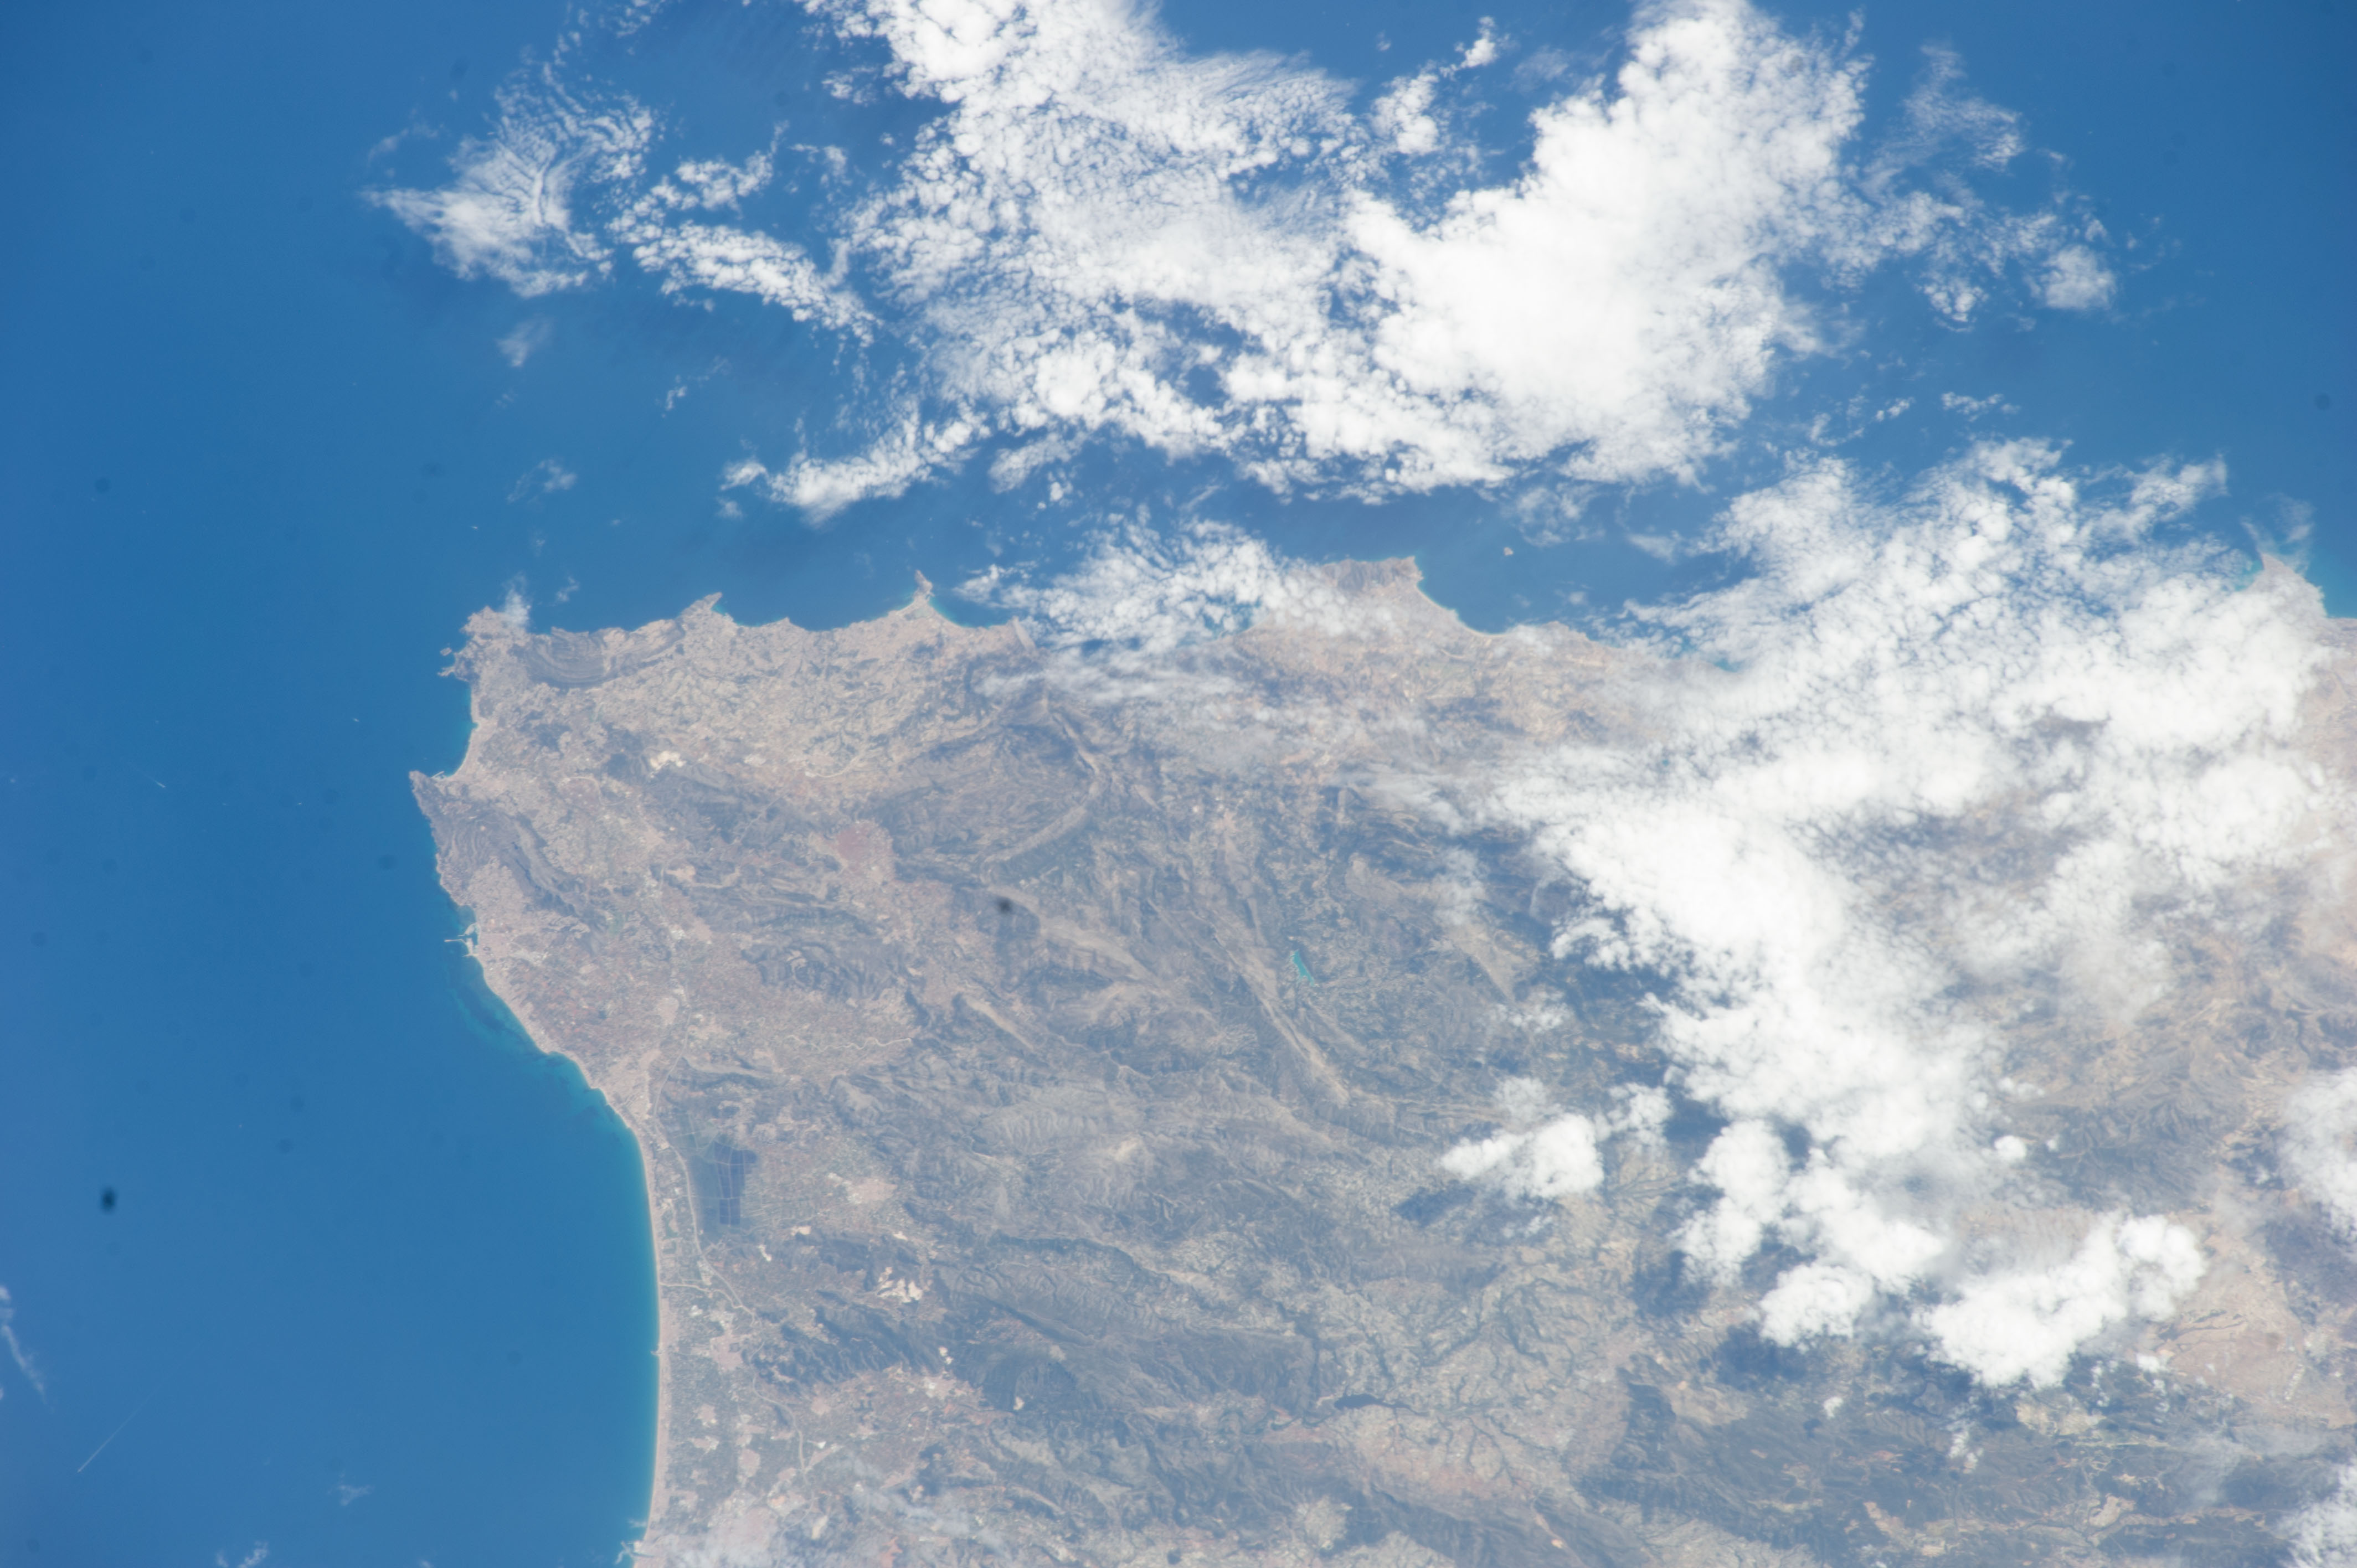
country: SPAIN
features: CALPE, MEDITERRANEAN SEA, CAPE DE LA NAU, MORAIRA, GANDIA, DENIA, XABIA
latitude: 38.7
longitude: -0.1
